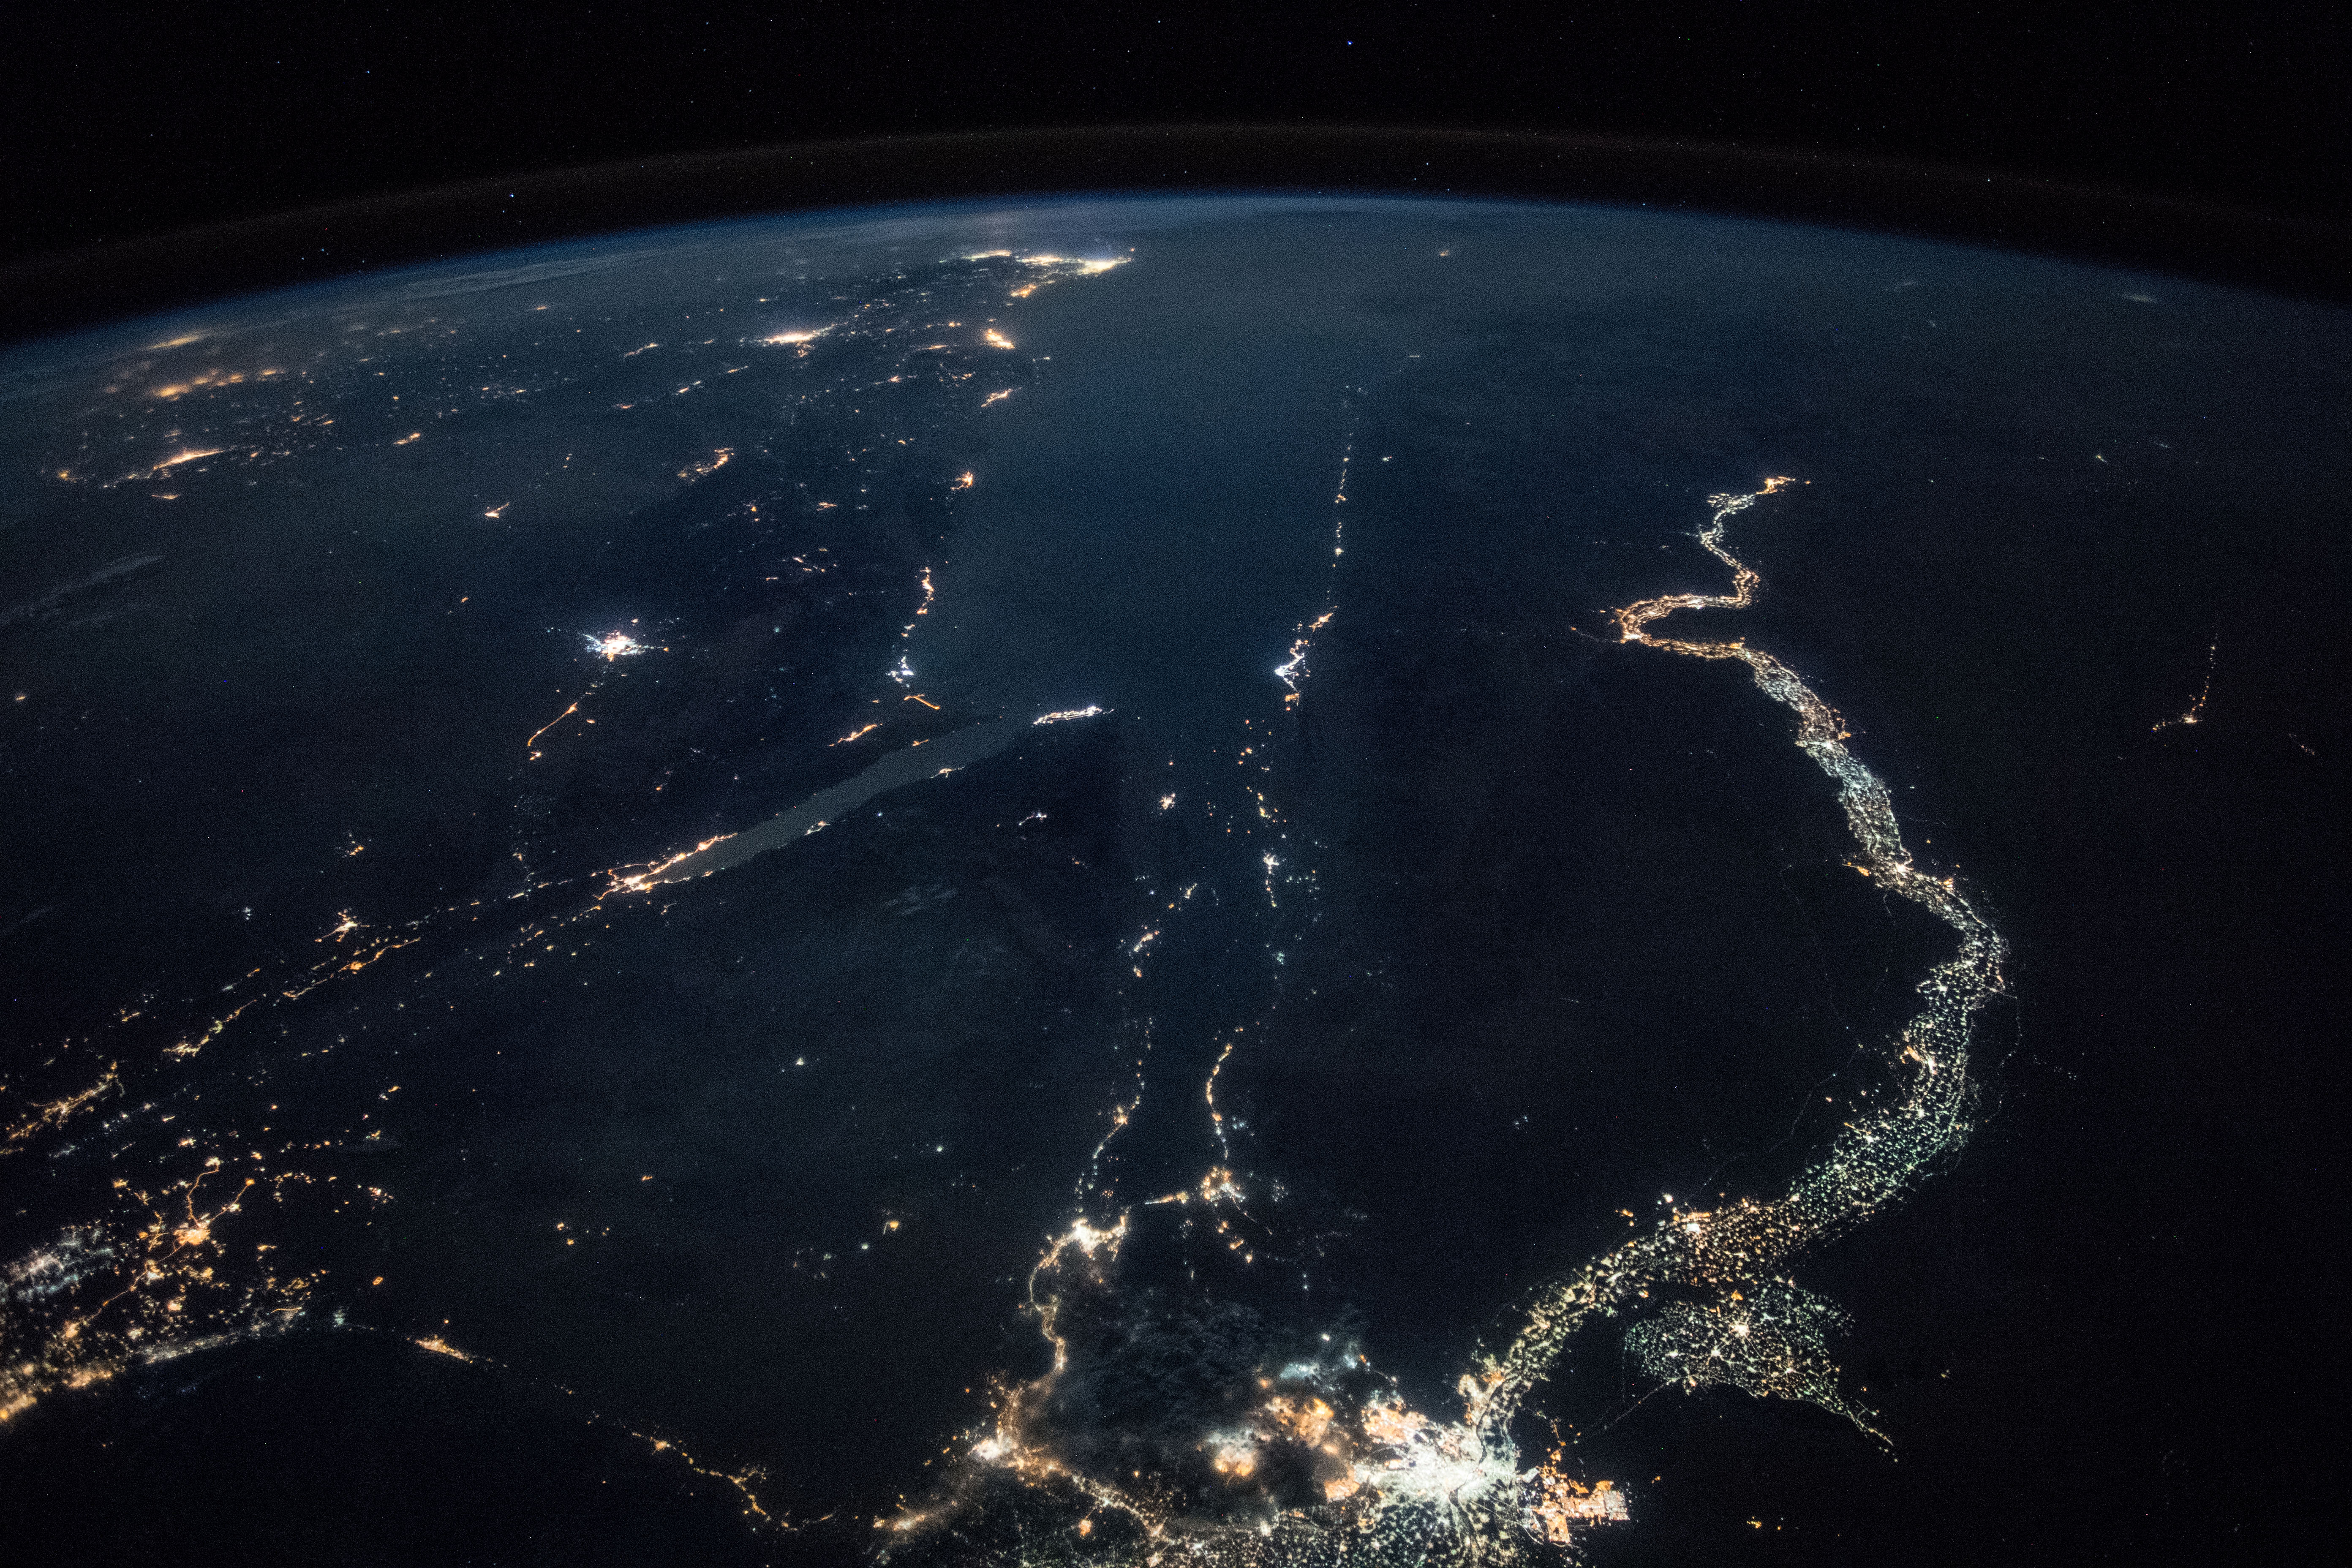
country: EGYPT
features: GULF OF SUEZ, GULF OF AQABA, HEJAZ MOUNTAINS, TABUK CITY, RAS MOHAMMED CITY, SHARM EL-SHEIKH CITY, NILE RIVER, EARTH LIMB, NIGHT
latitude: 27.9
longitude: 33.9
